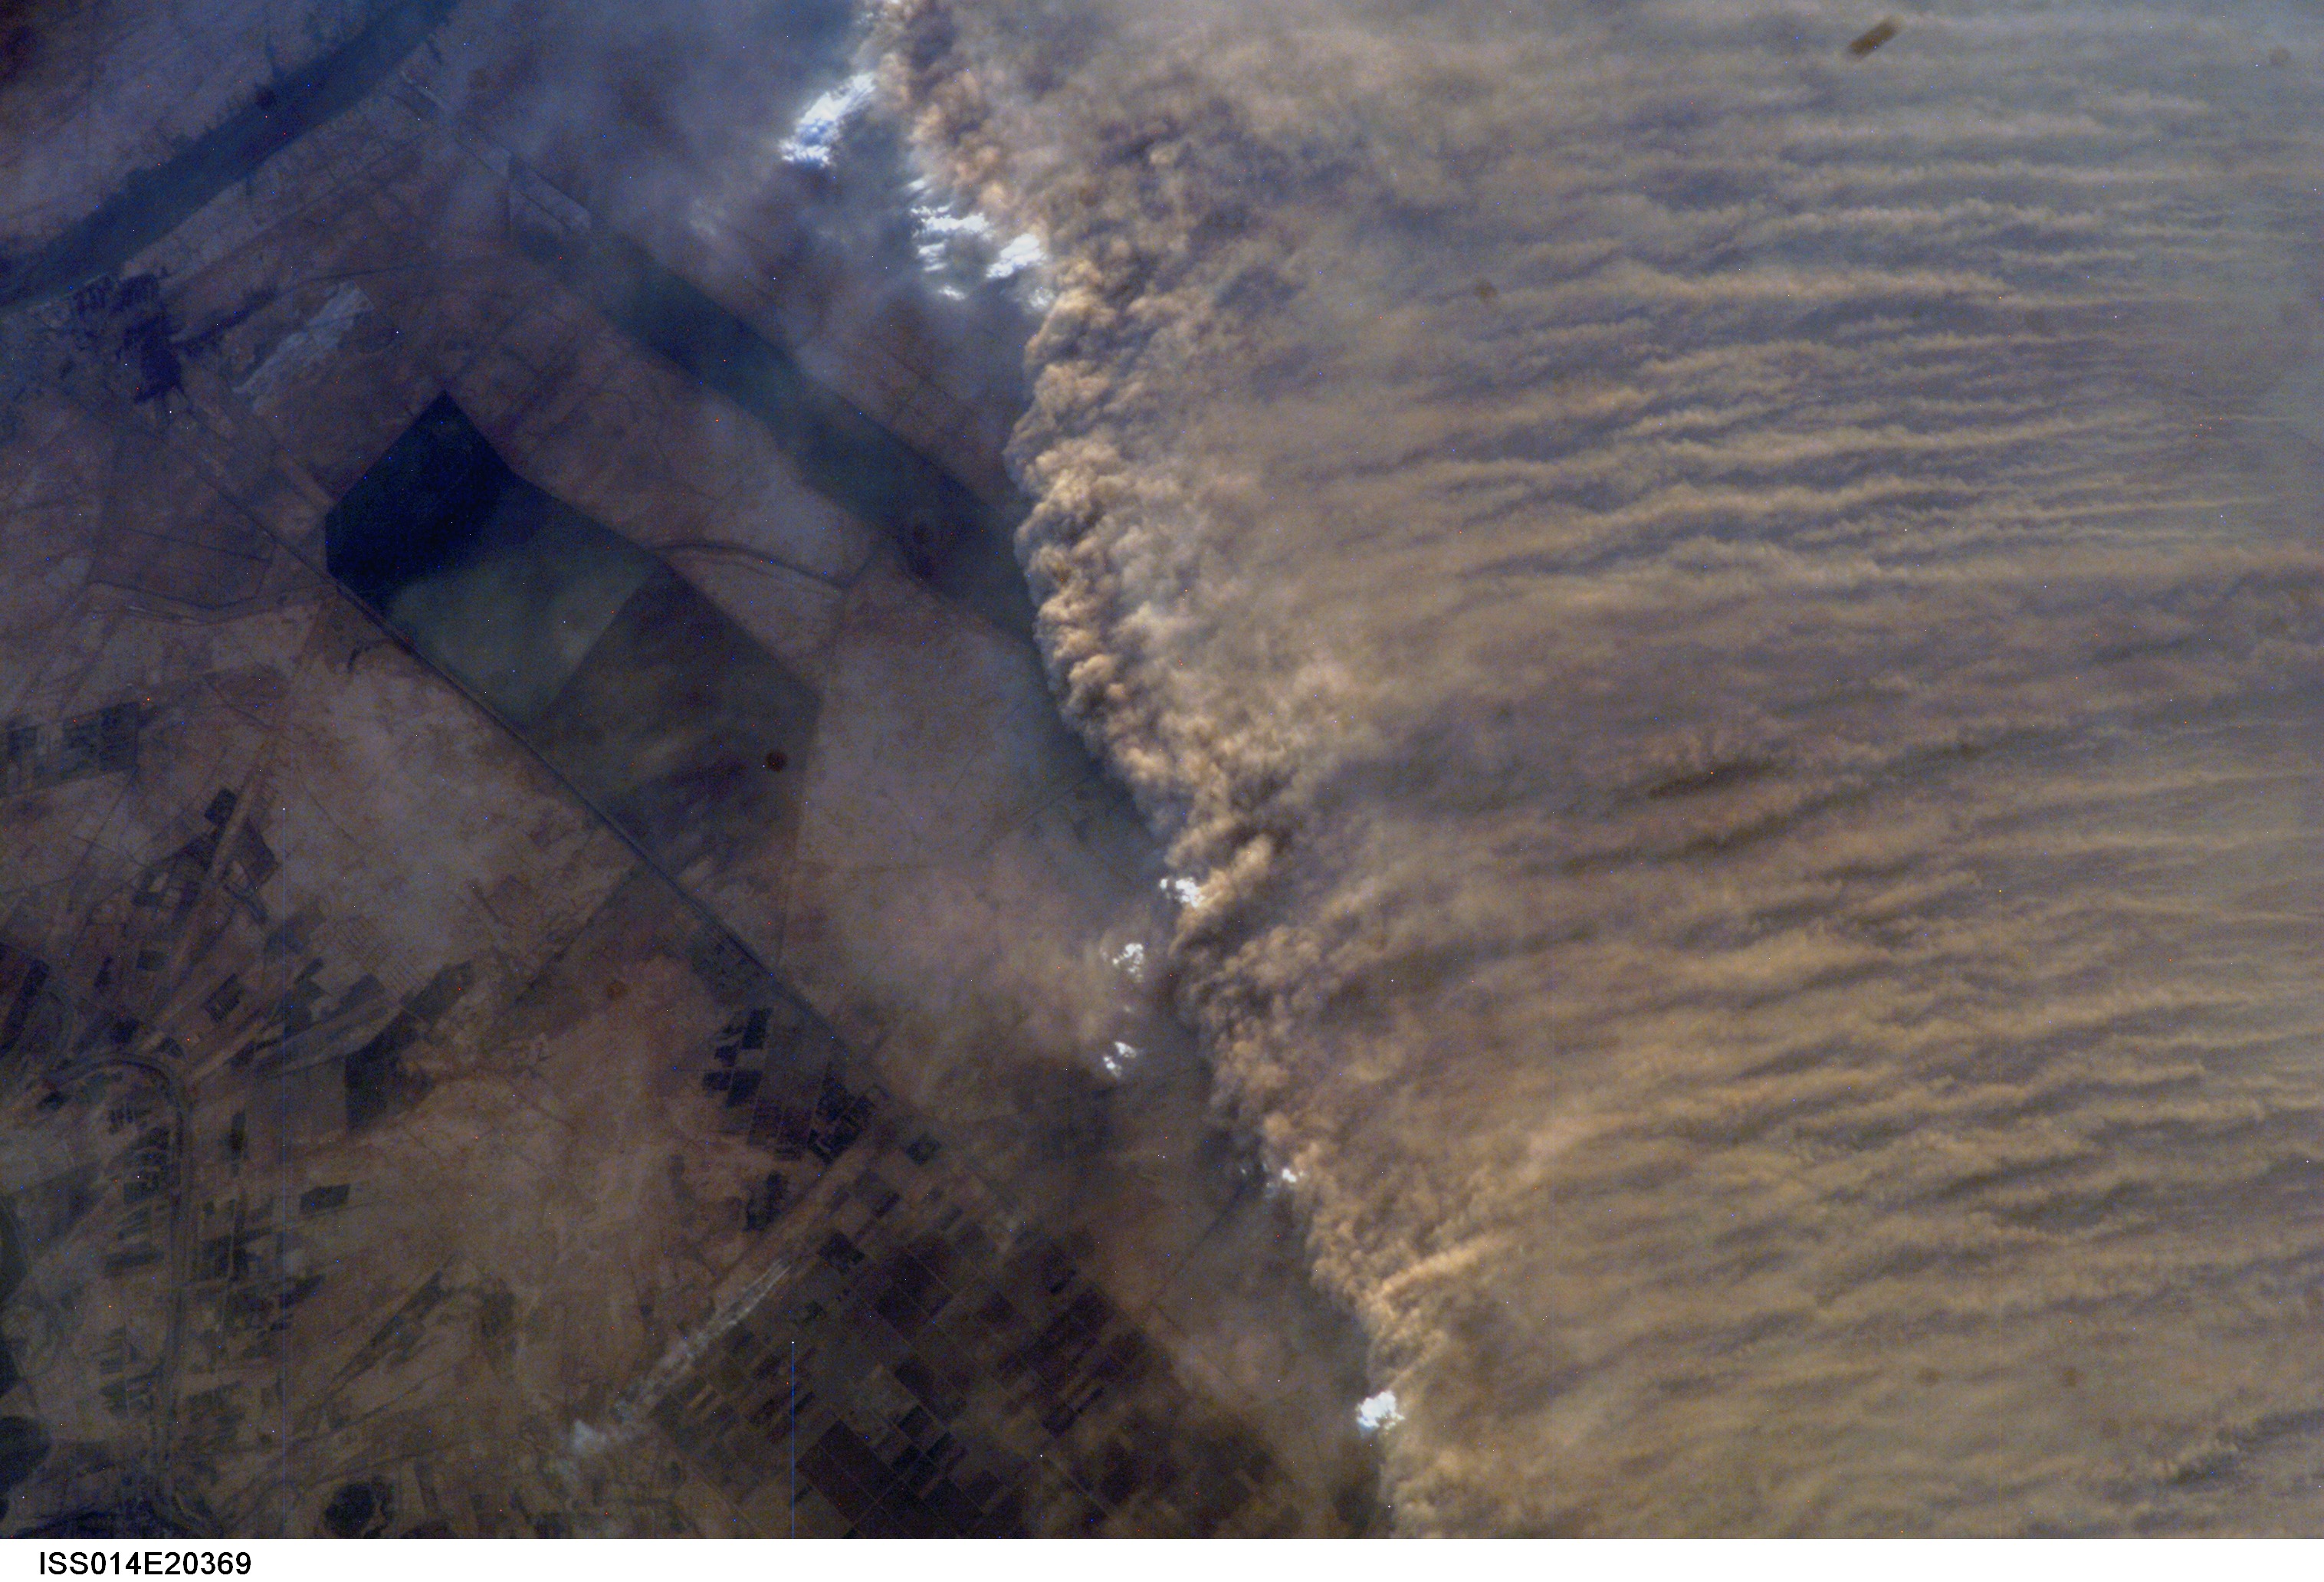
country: ASIA
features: DUST FRONT, AGR. AREA, CAN.
